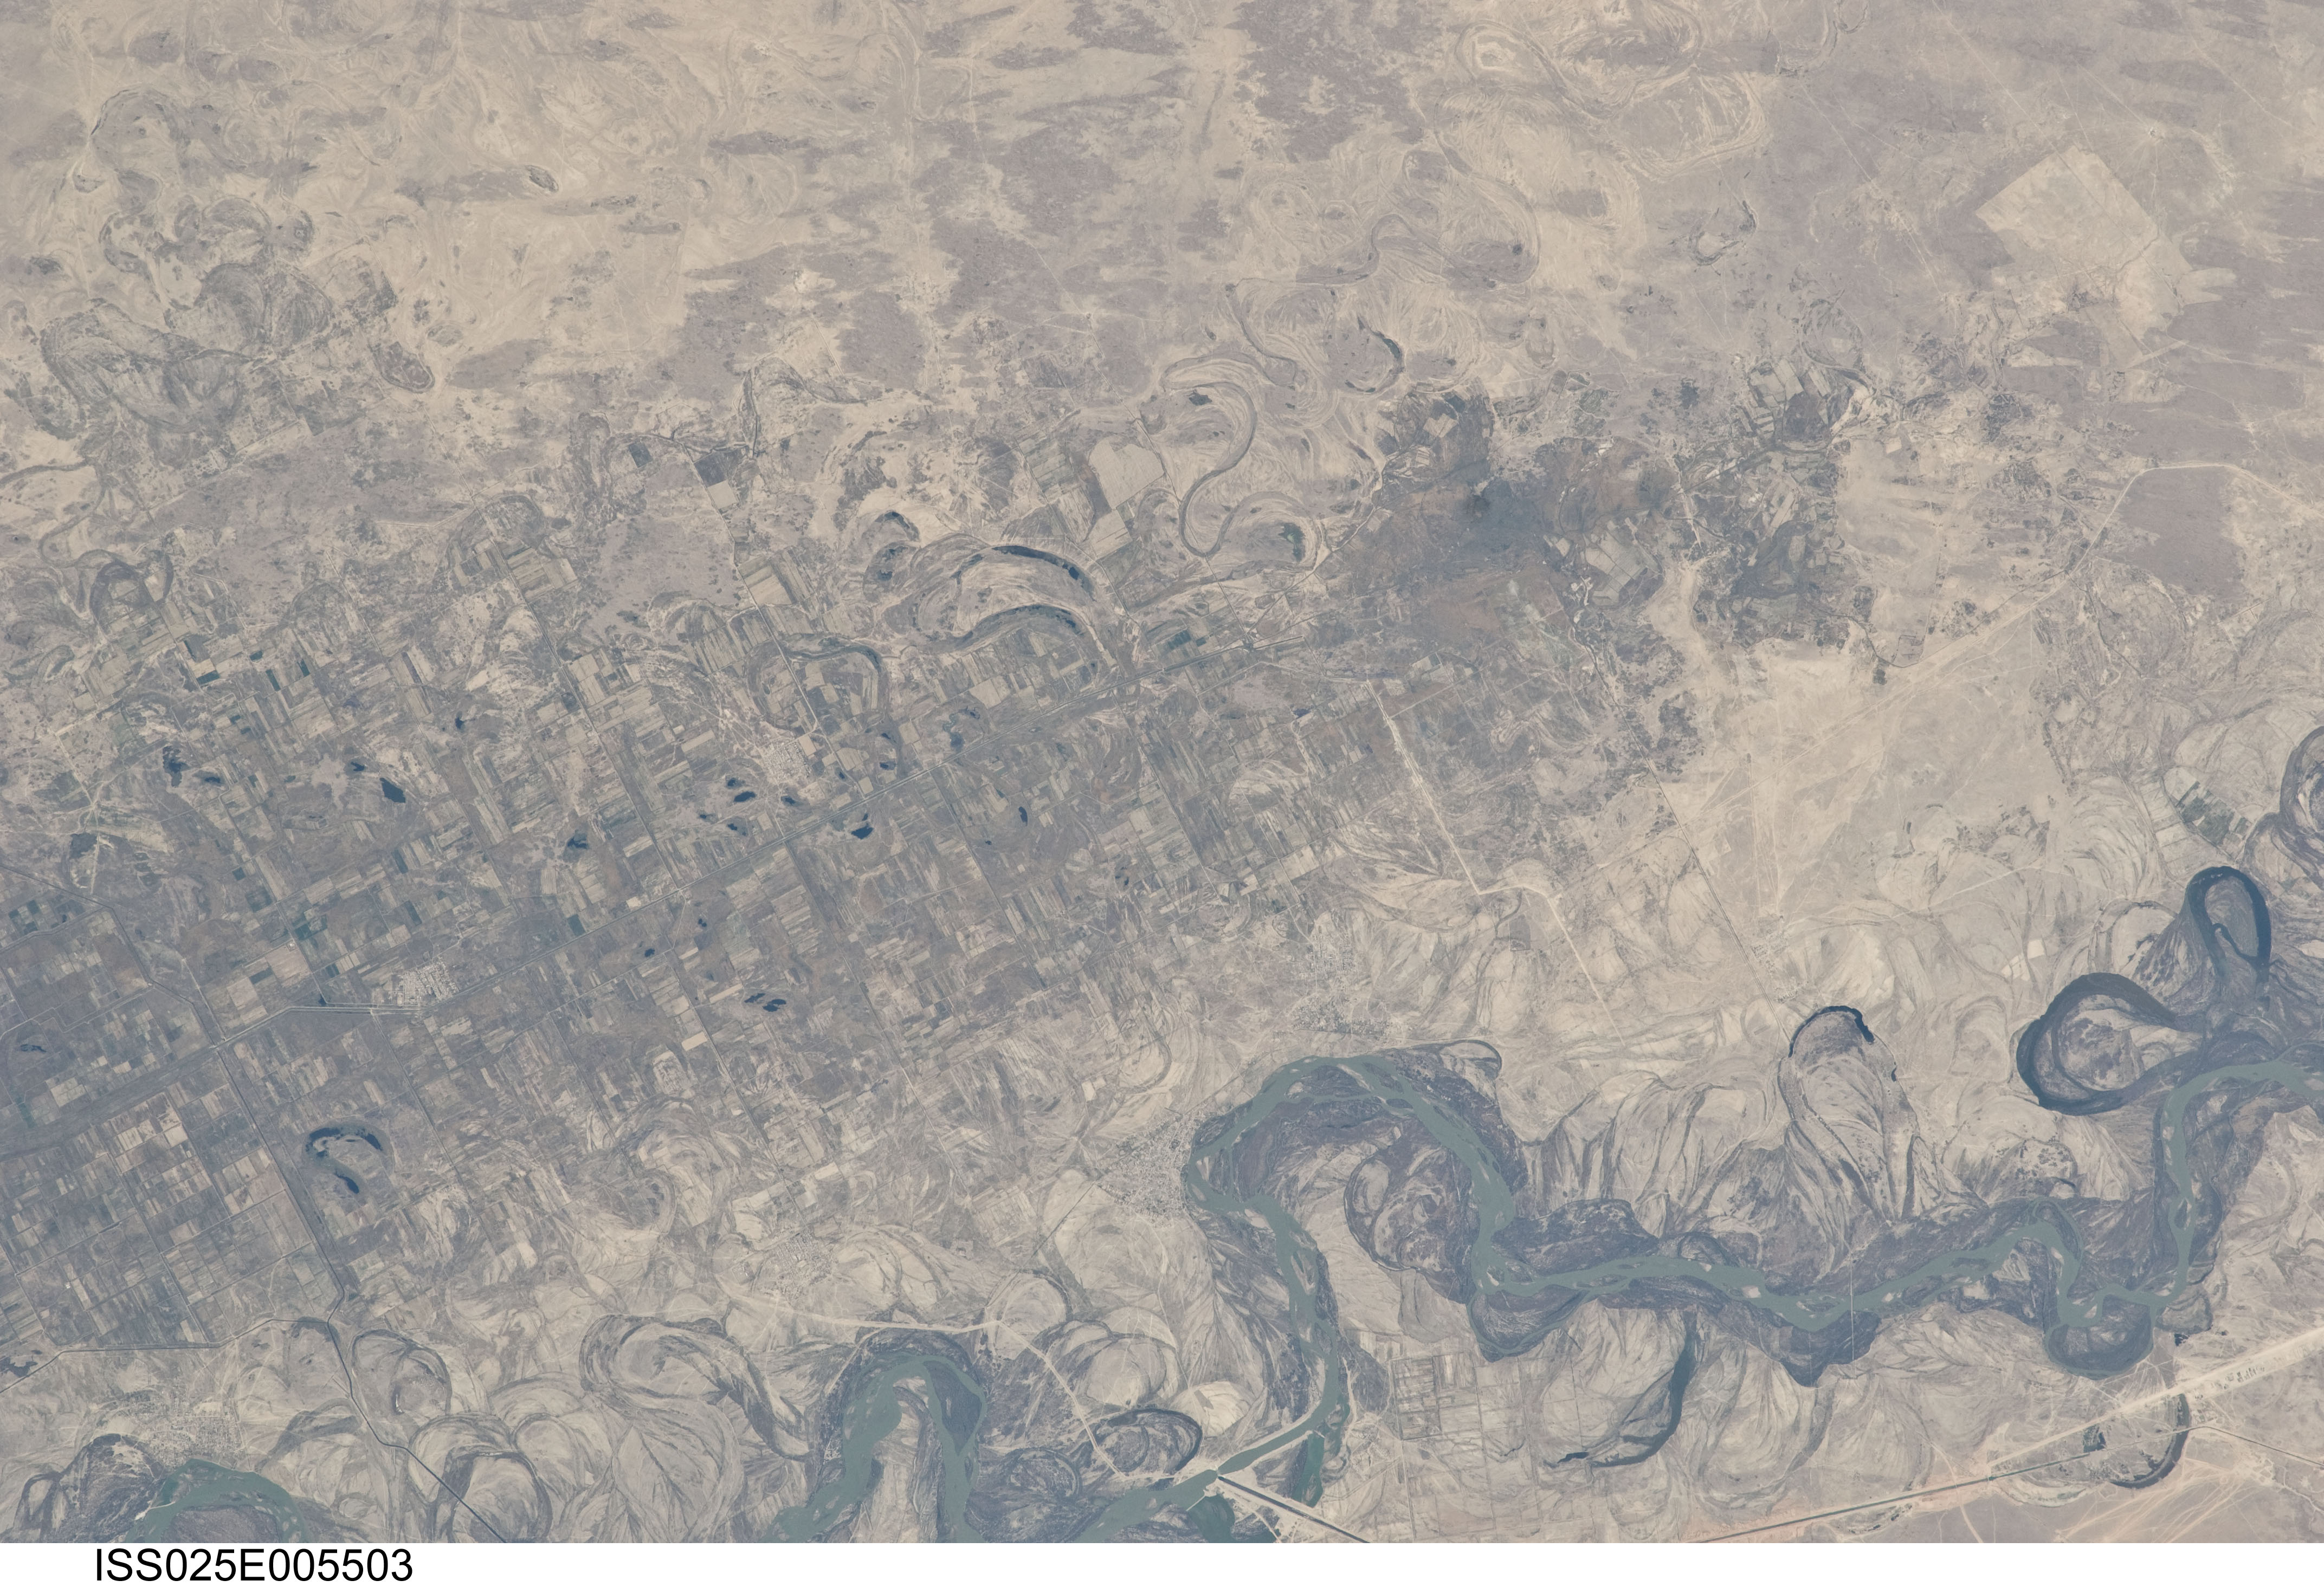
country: KAZAKHSTAN
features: SYRDAR'YA RIVER VALLEY, AGR., CANALS, LAKES, VILLAGES, DESERT STEPPE, DUNES
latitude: 42.2
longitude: 68.0
